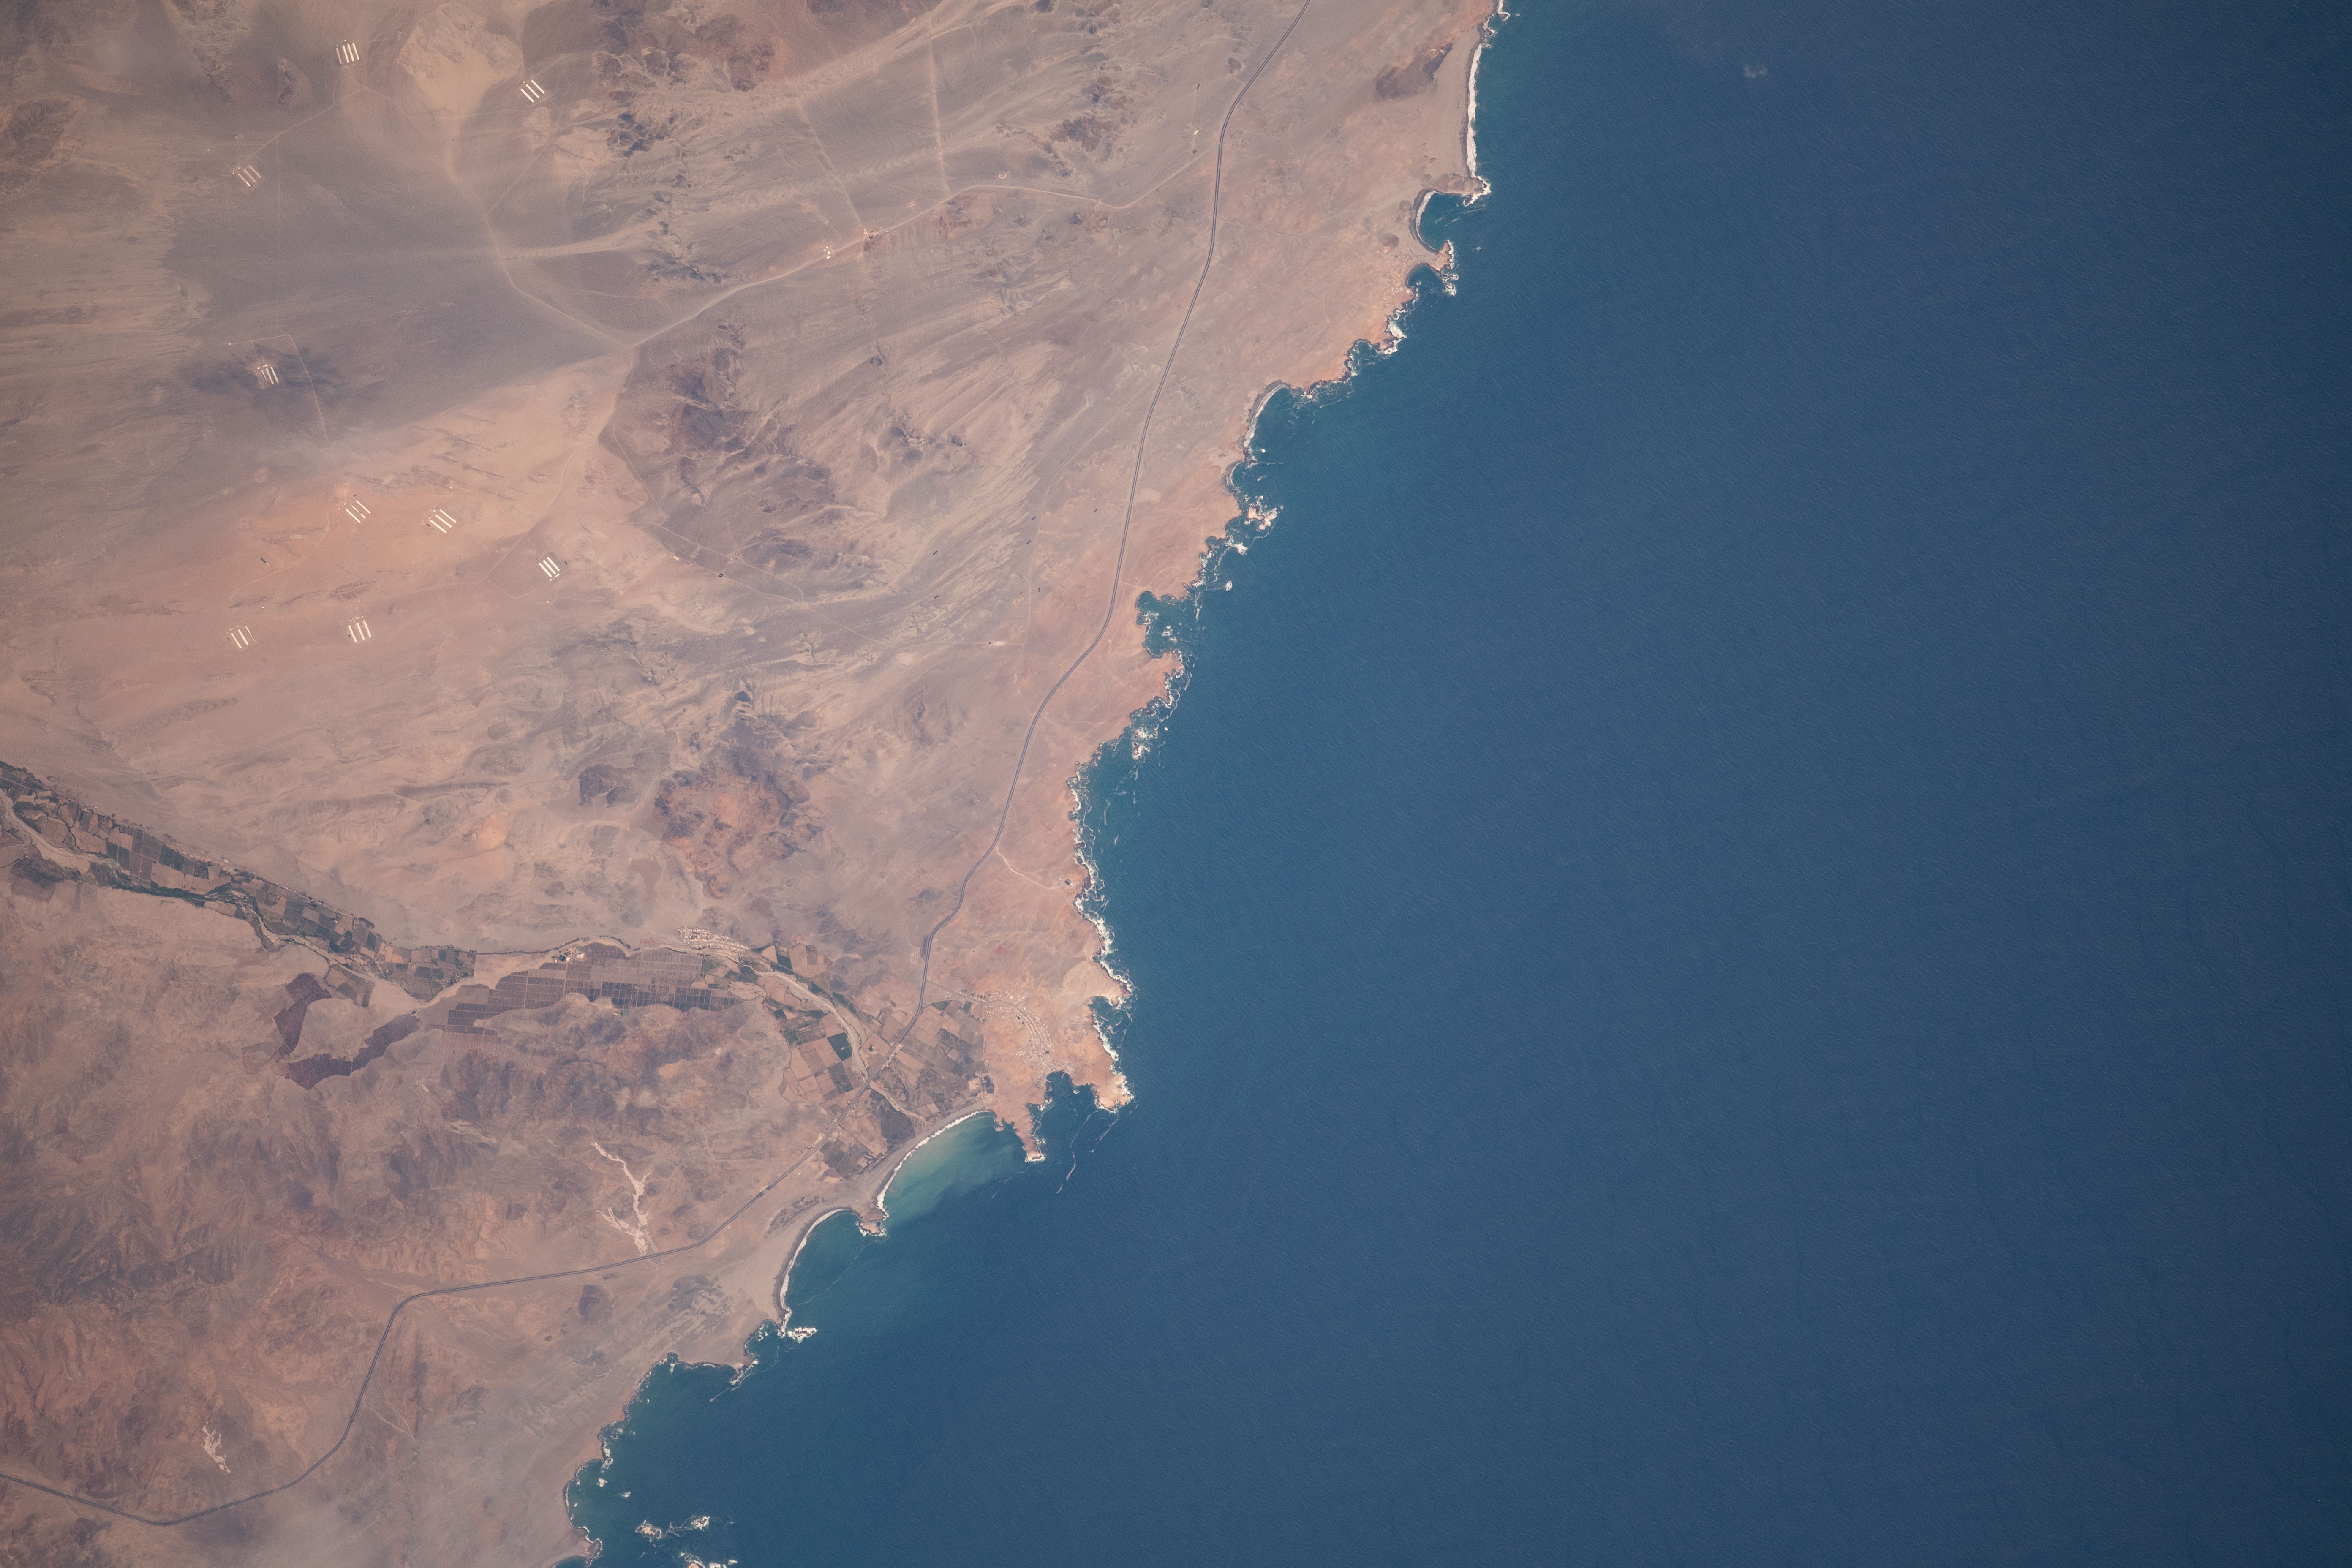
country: PERU
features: COASTLINE
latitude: -10.0
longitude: -78.2
